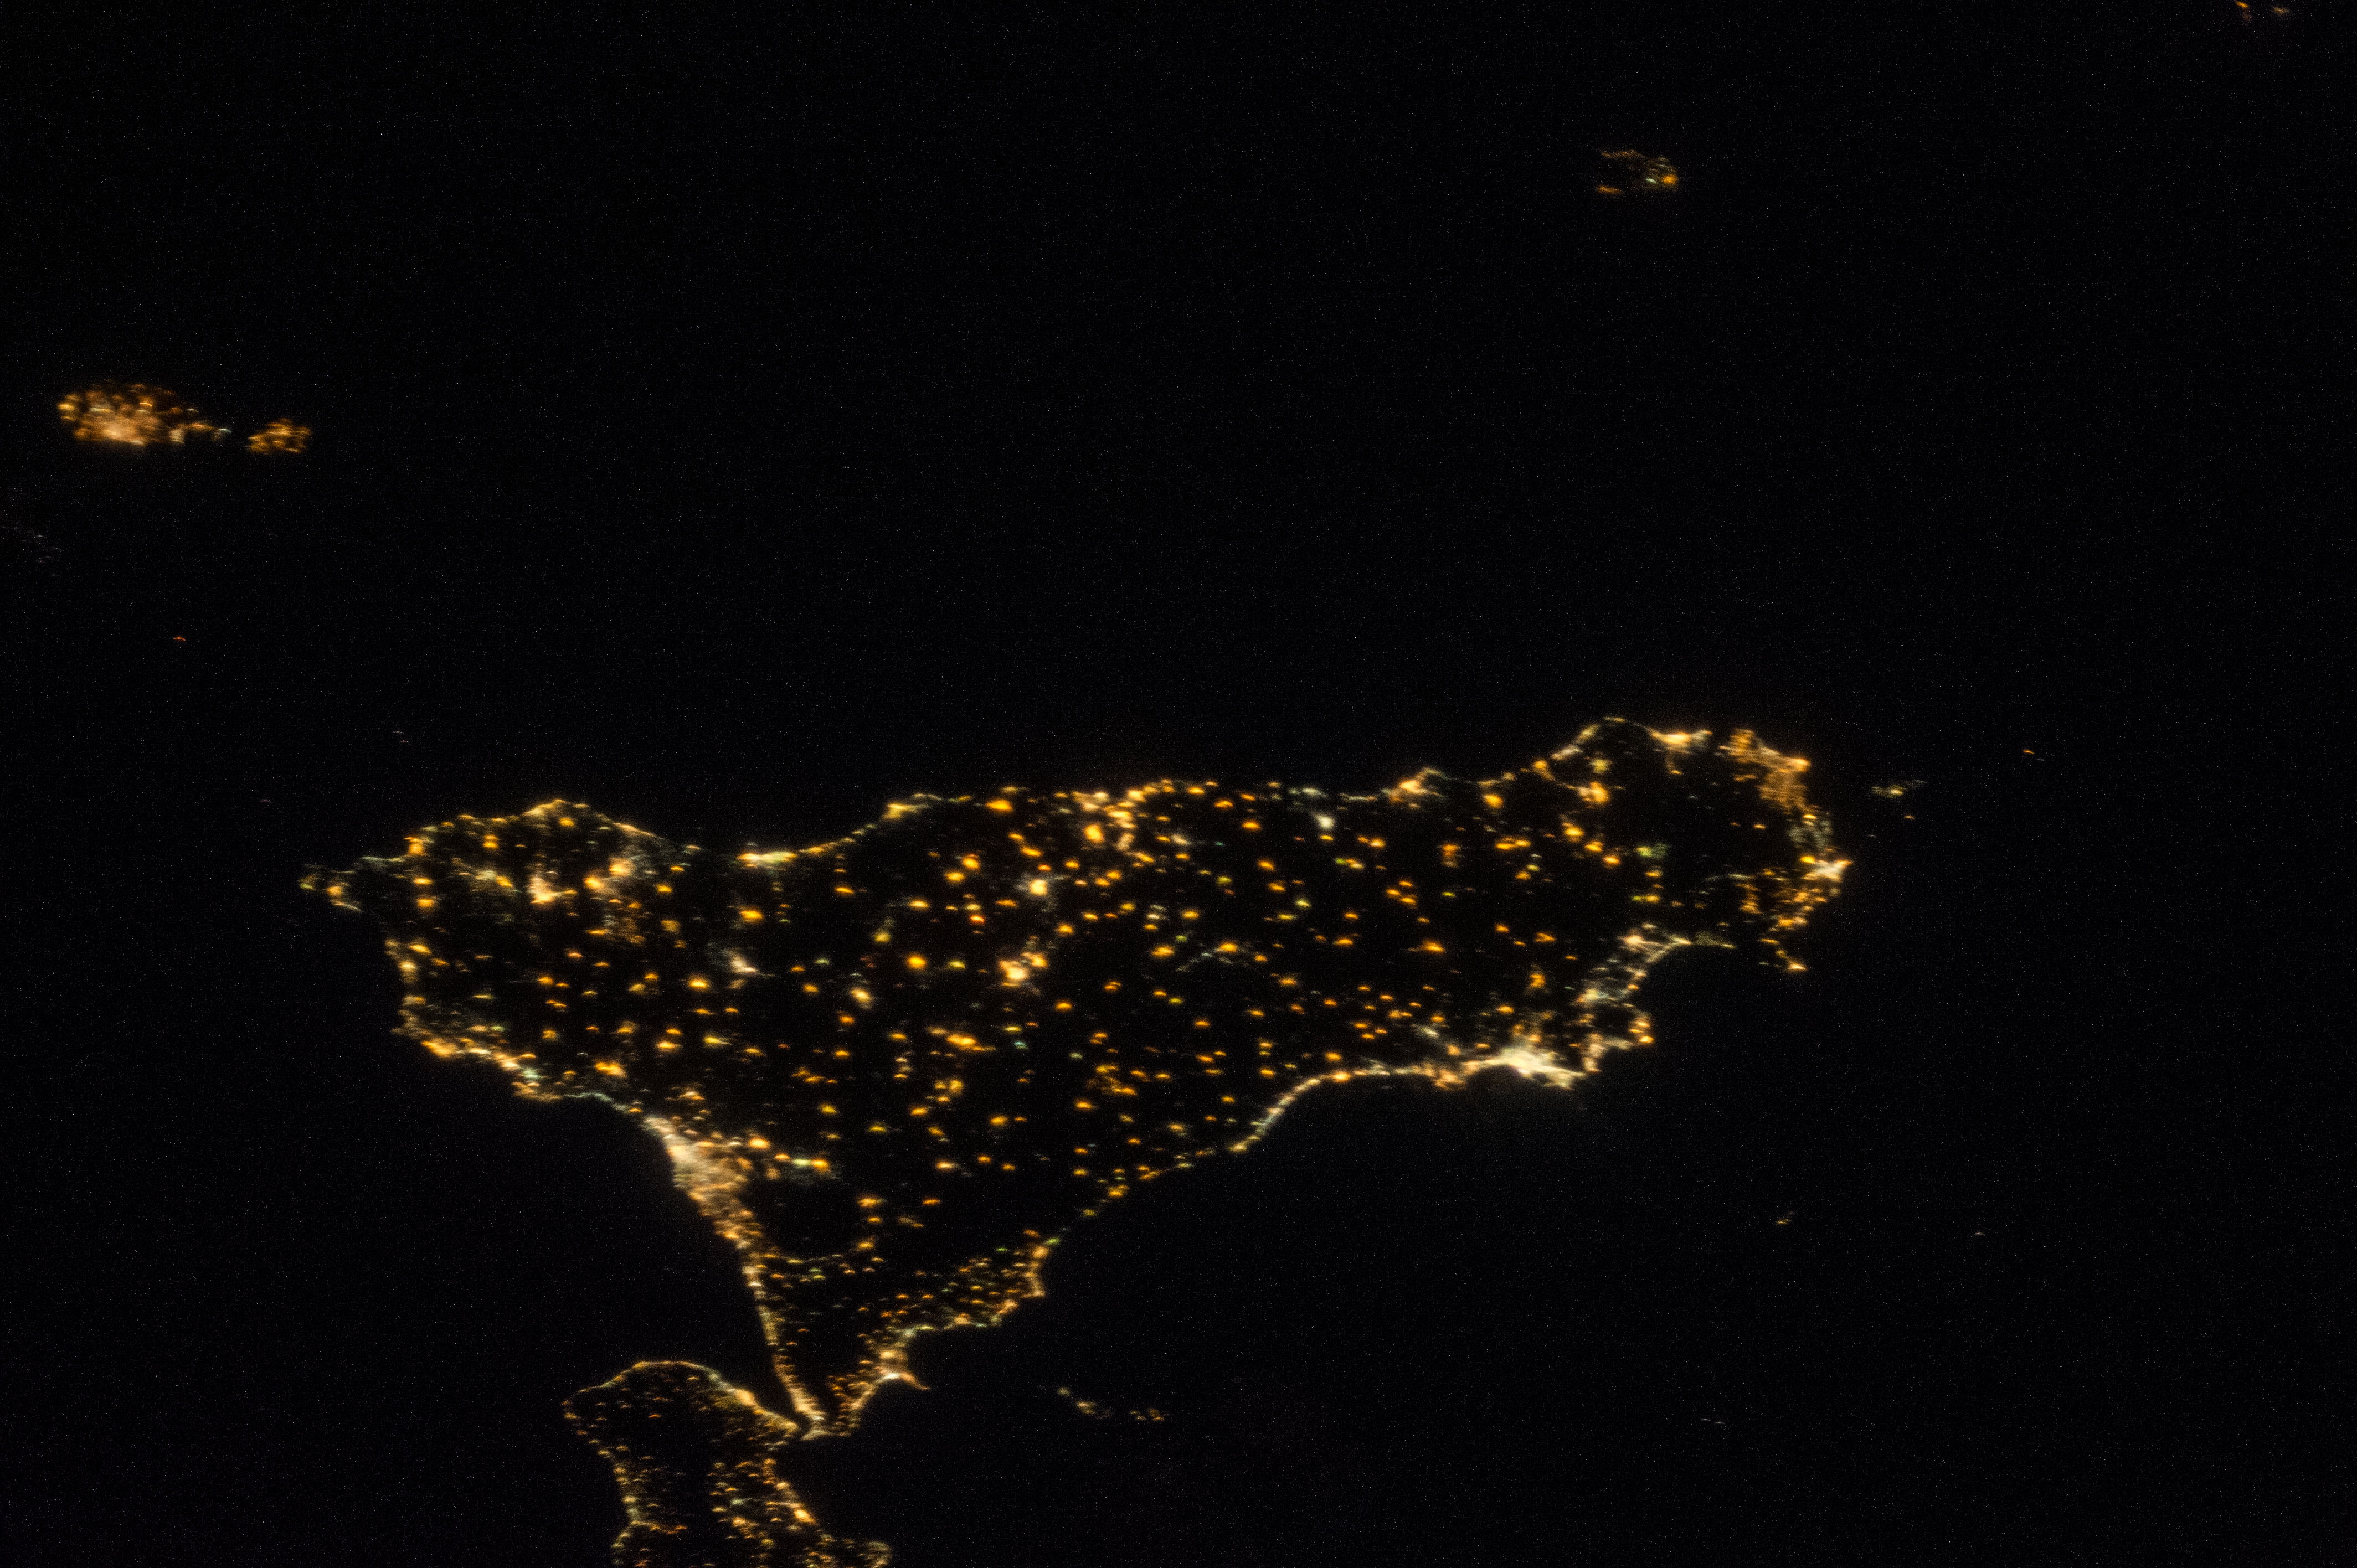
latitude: 37.8
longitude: 15.4
